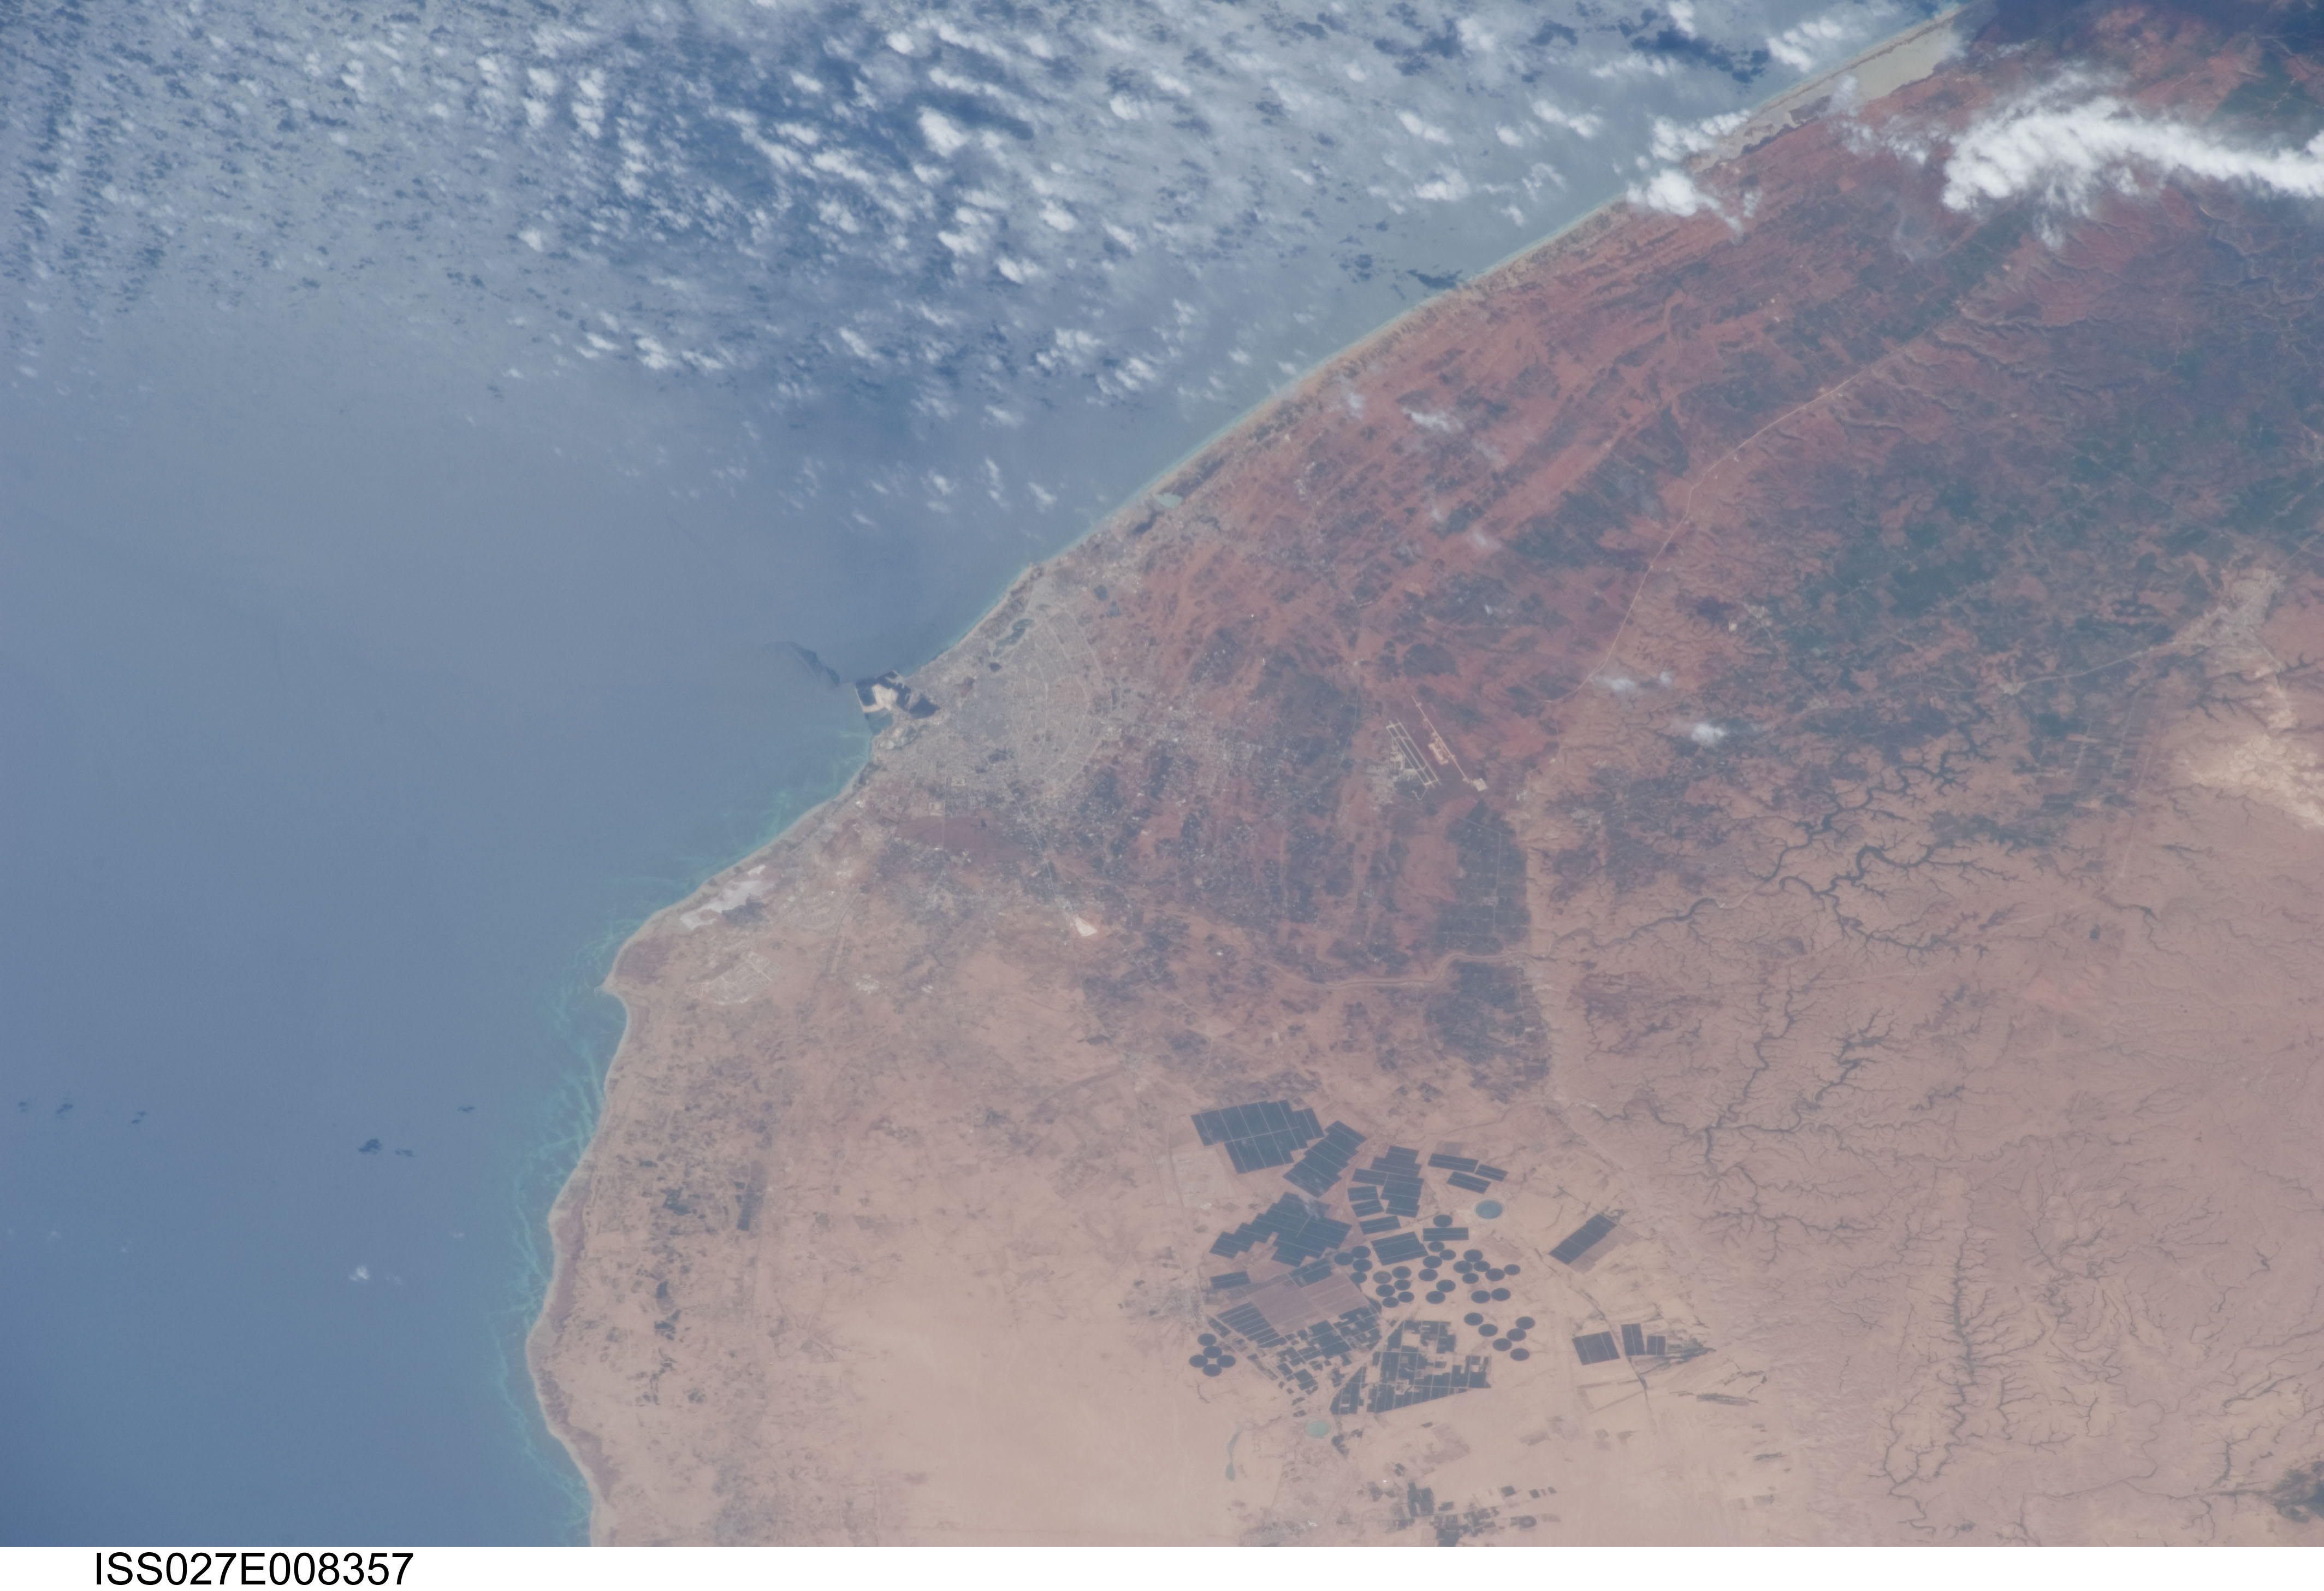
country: LIBYA
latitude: 32.1
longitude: 20.2
